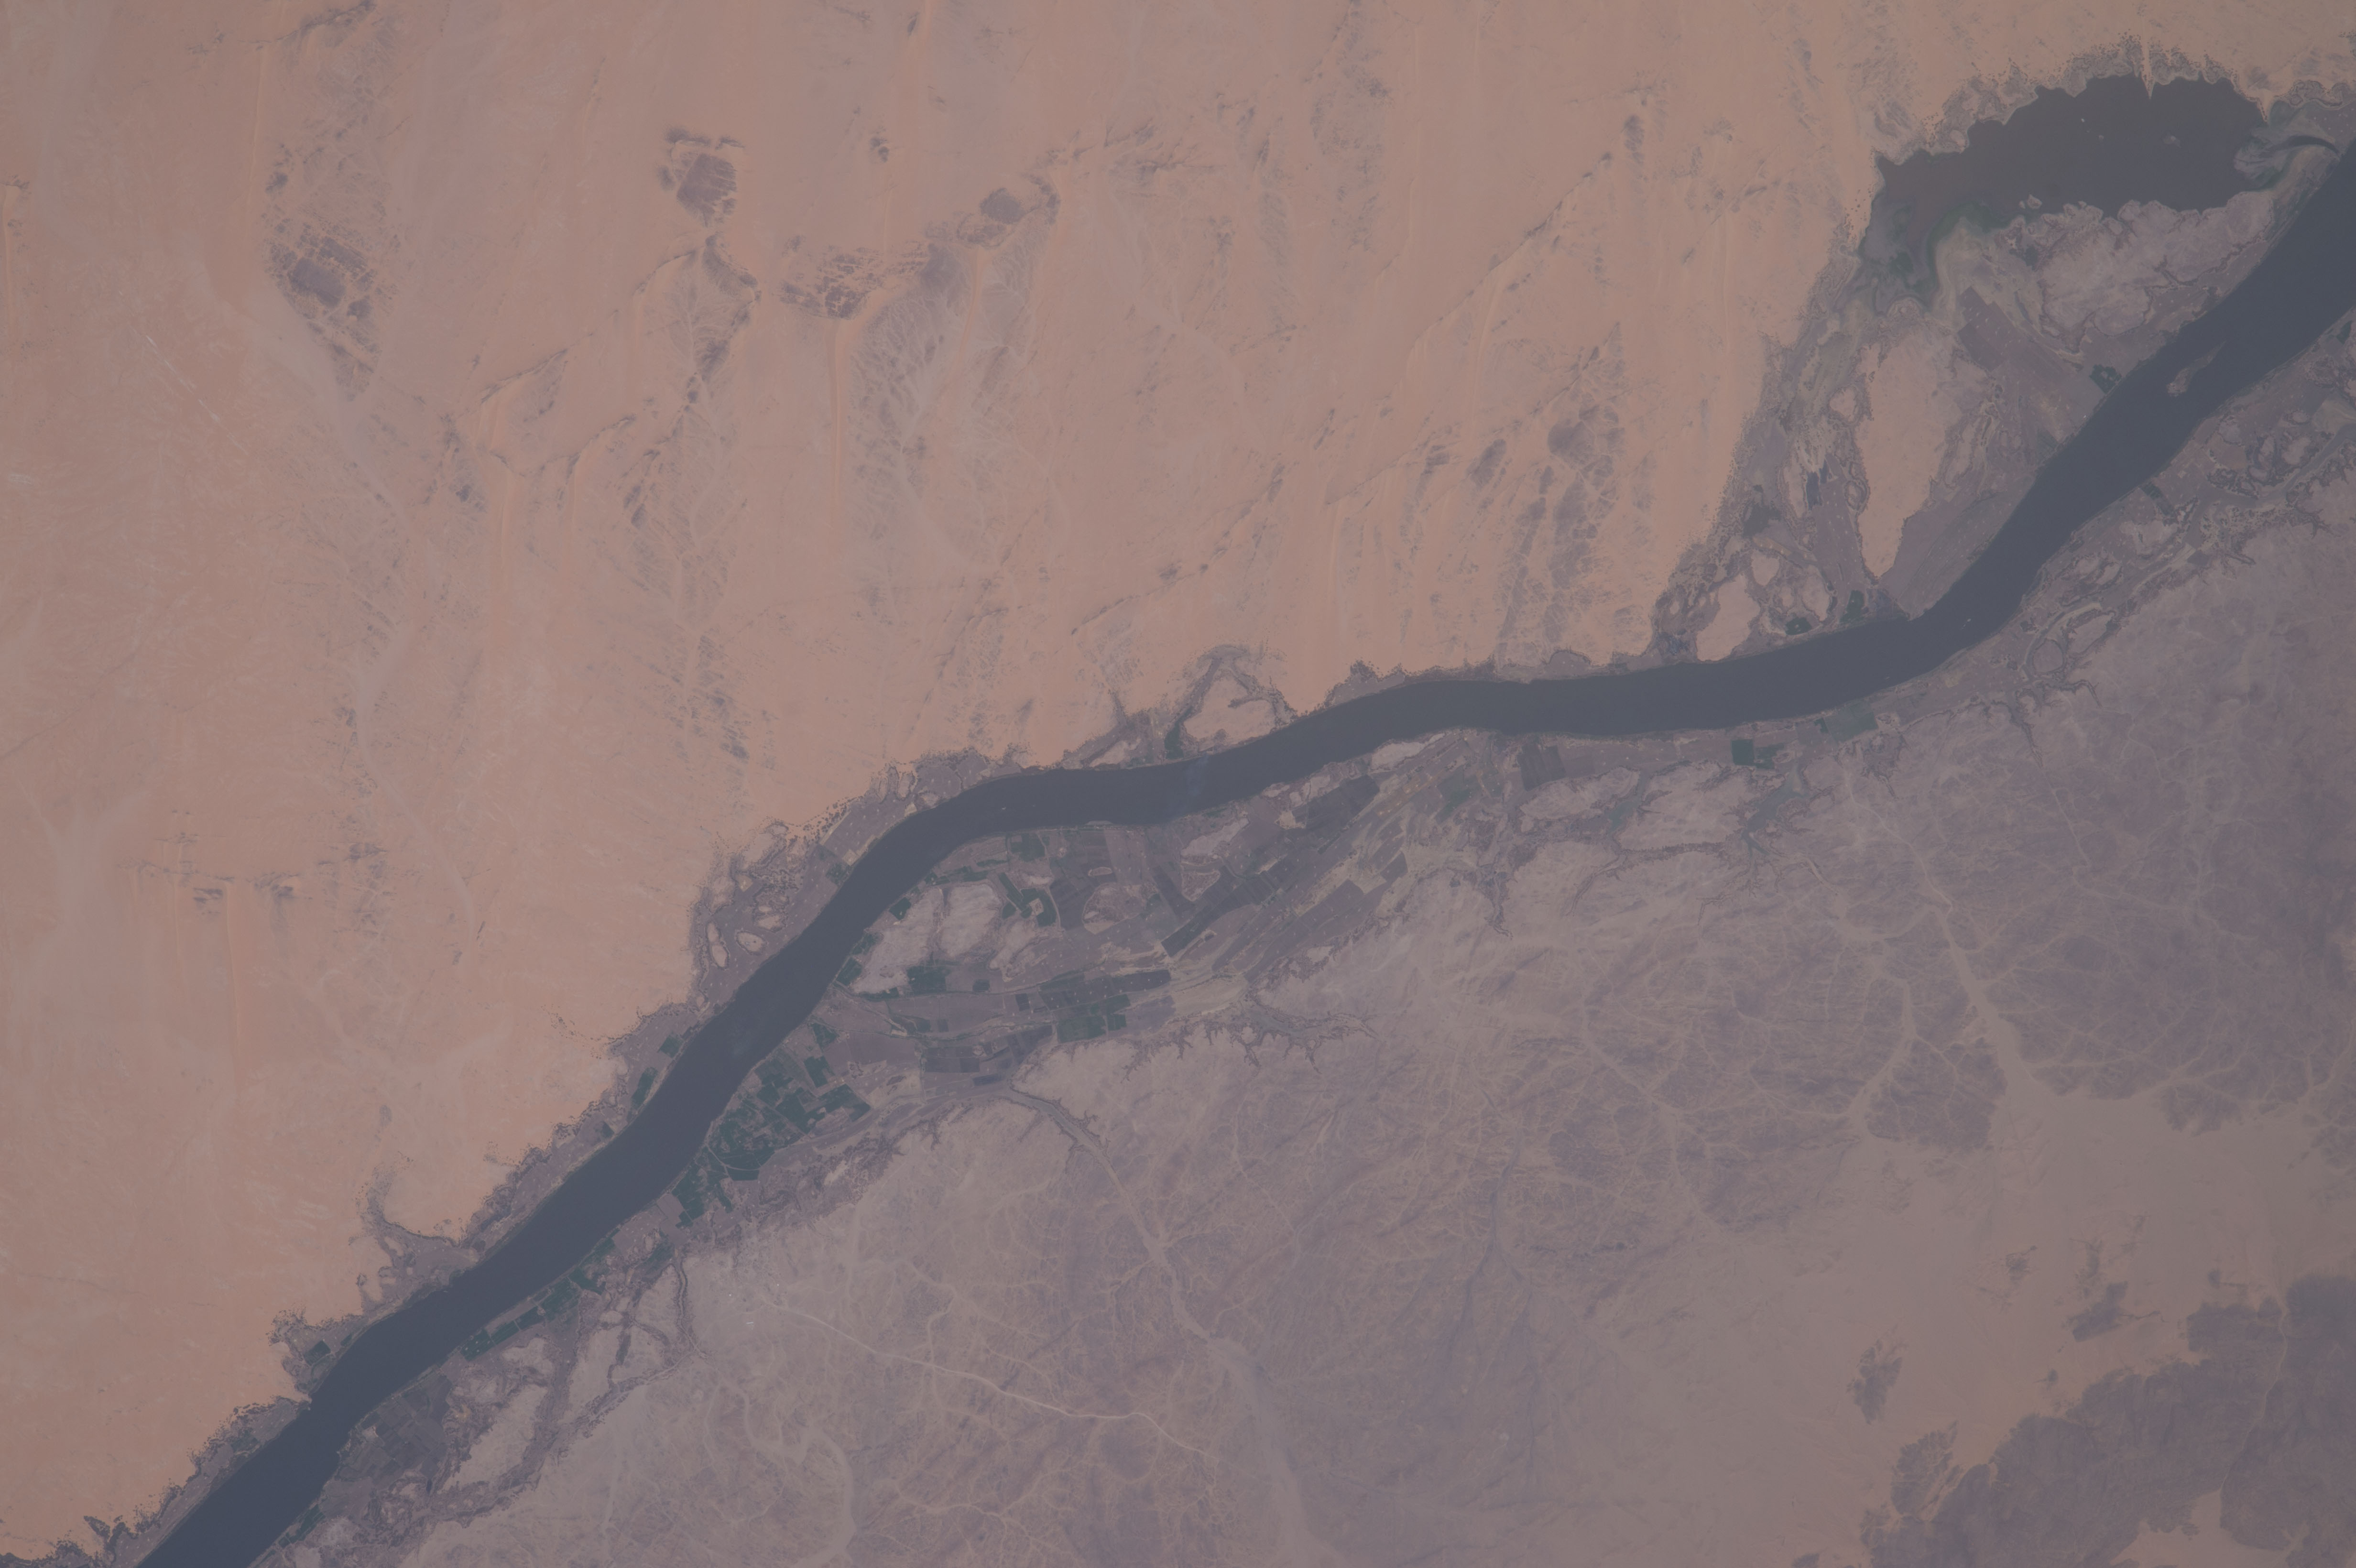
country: SUDAN
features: NUBIAN DESERT, NILE RIVER, NORTHERN, MELIK EN NASIR WEST
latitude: 21.3
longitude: 30.8
